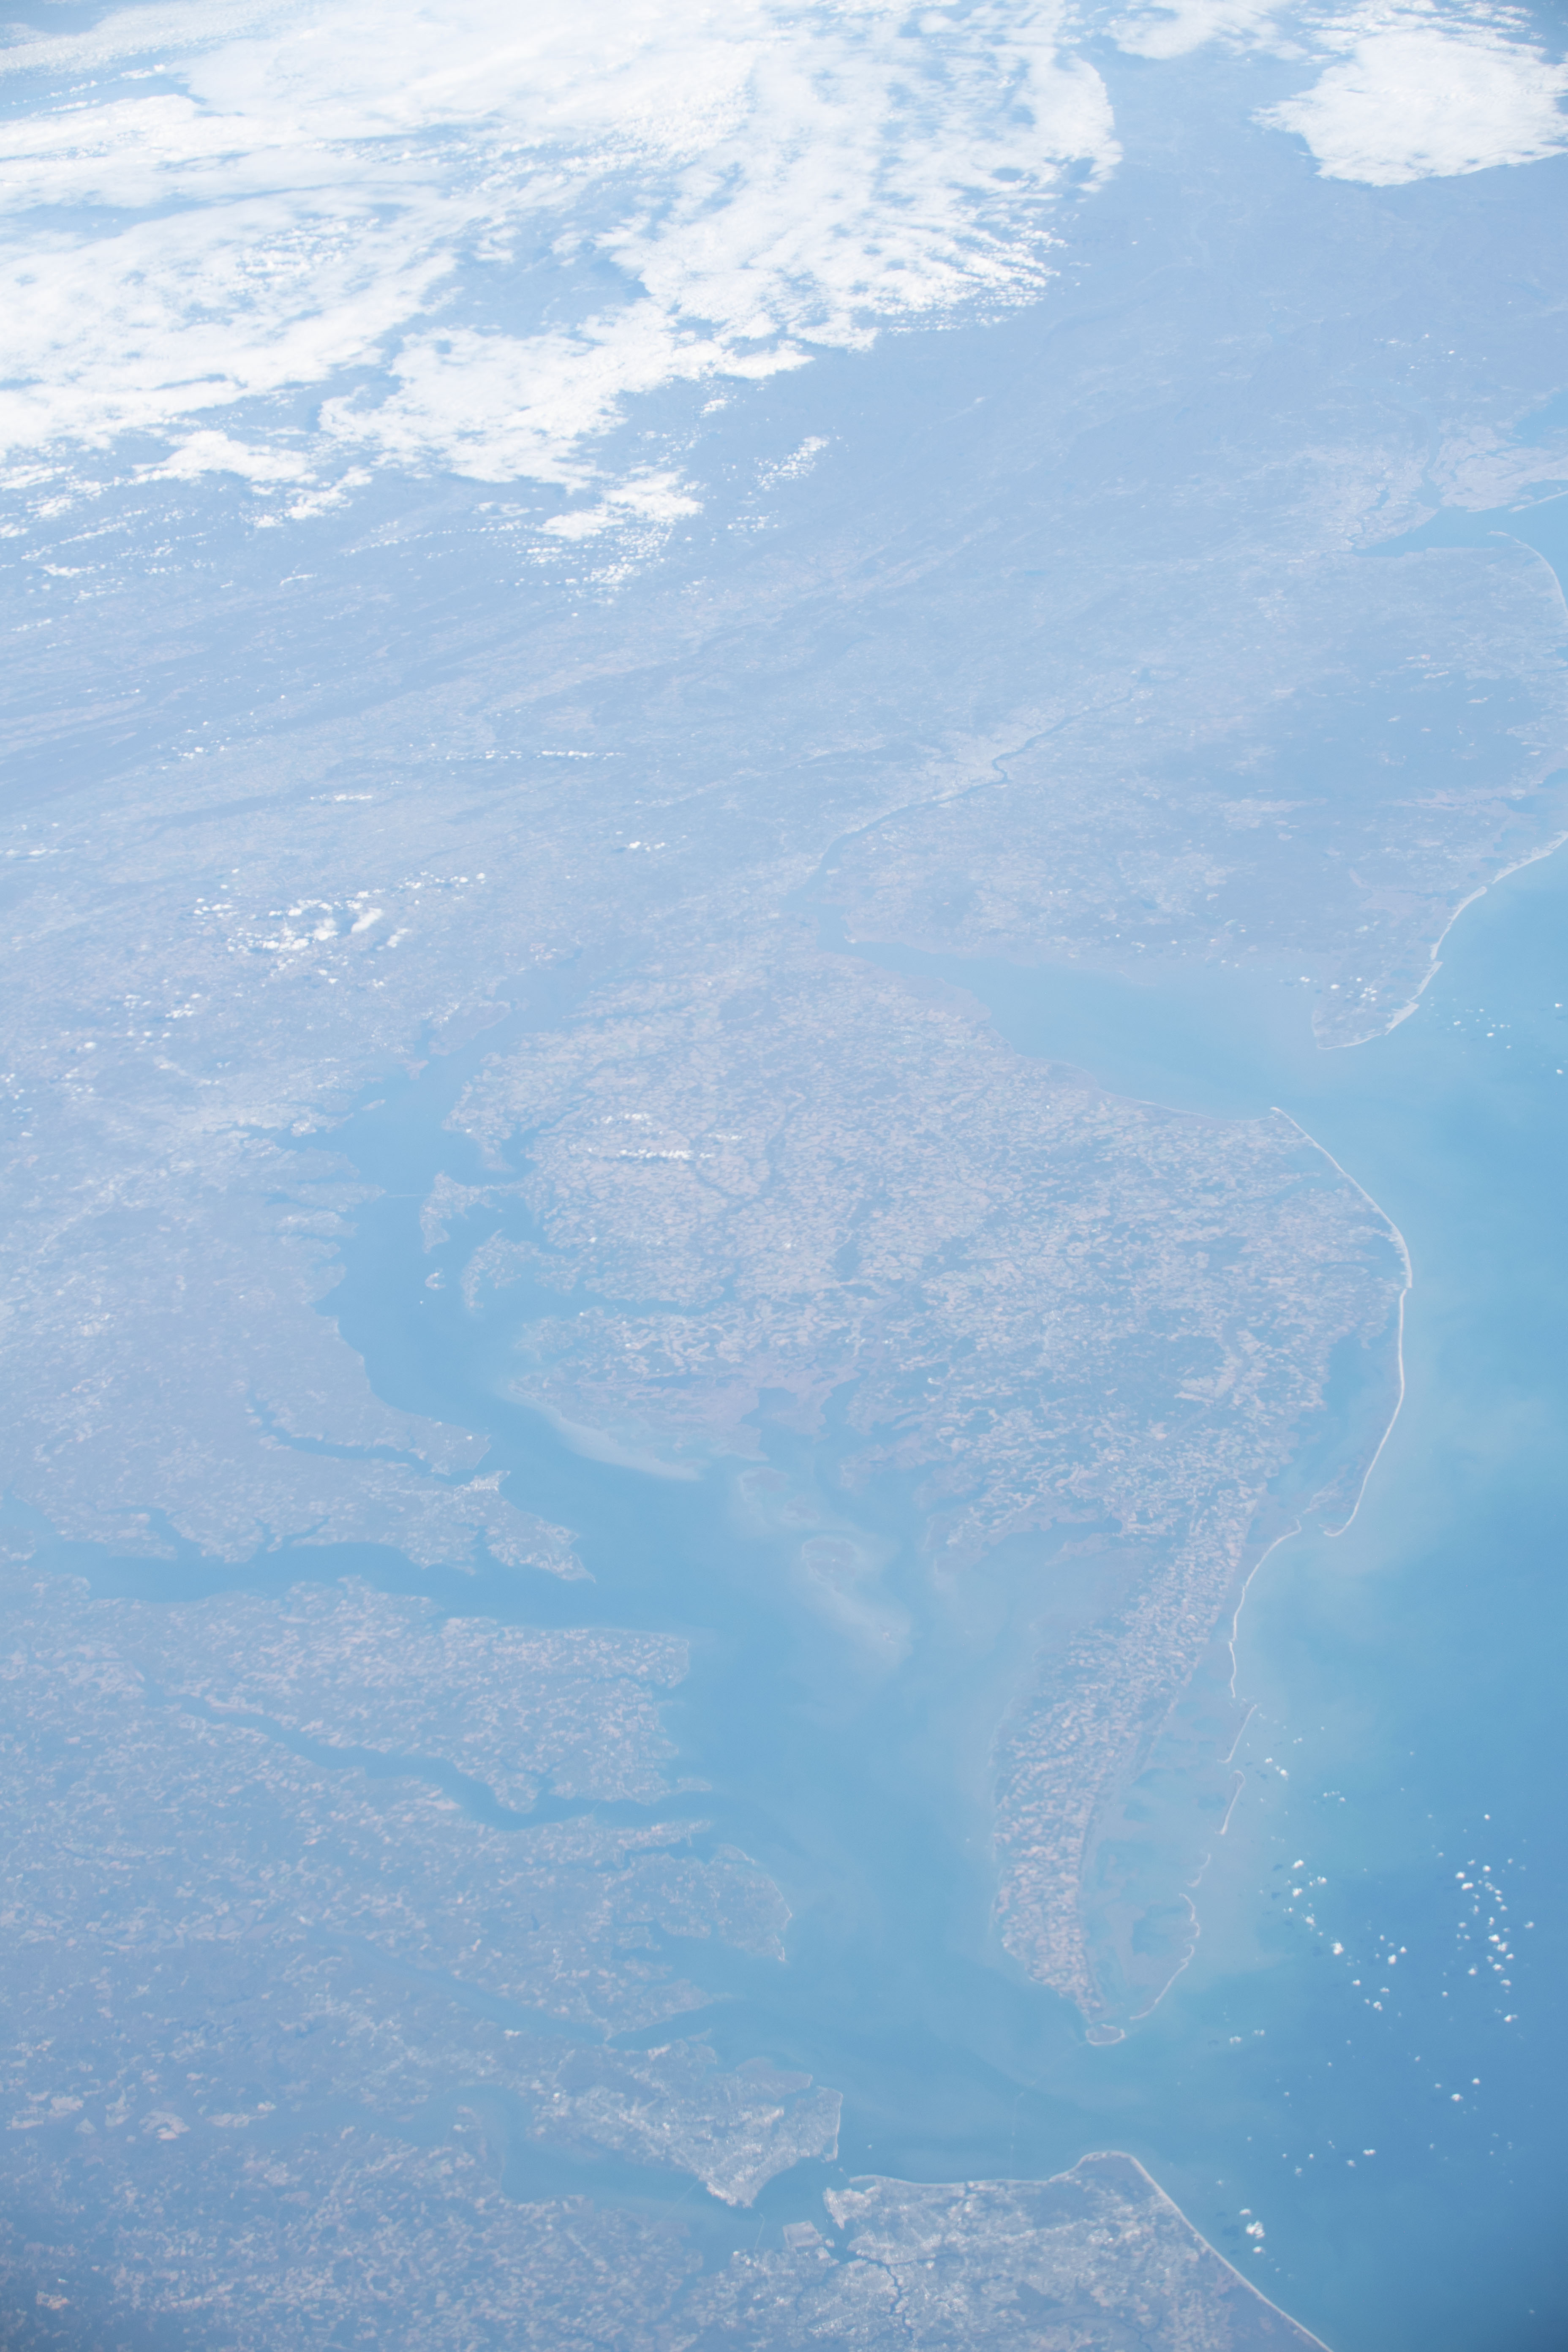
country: USA-DELAWARE
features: CHESAPEAKE BAY
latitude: 39.4
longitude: -75.5
